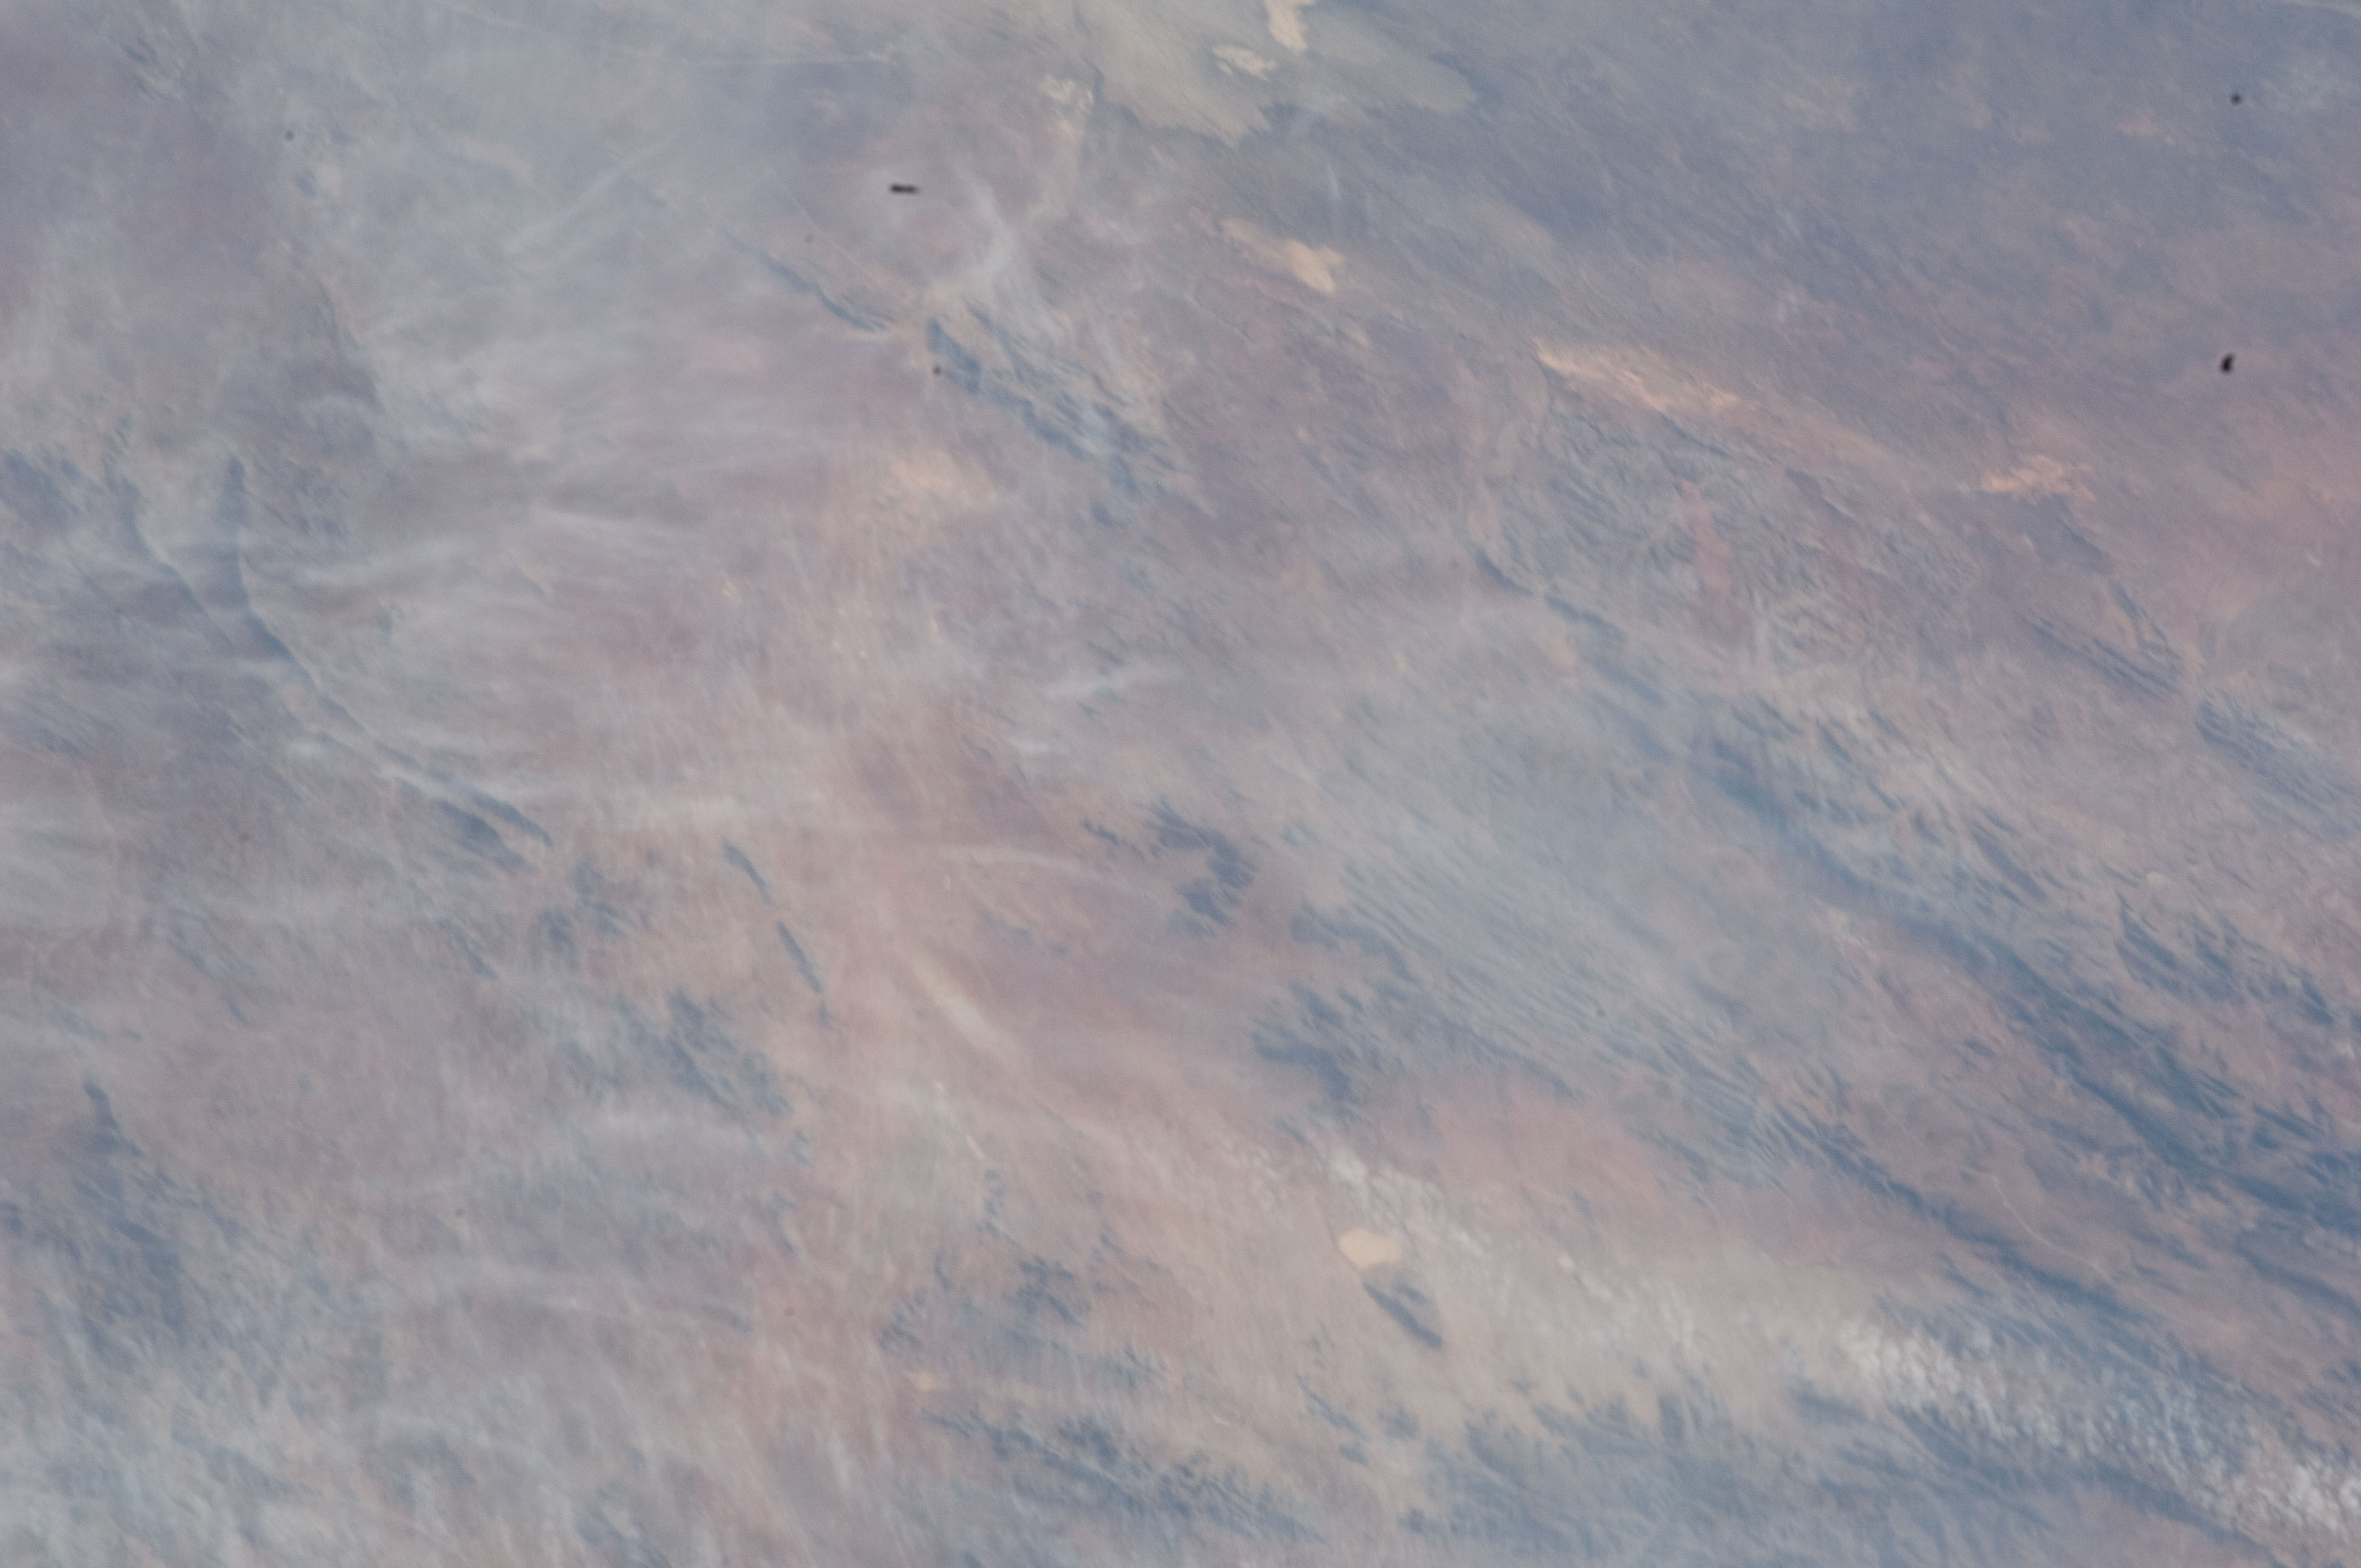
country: REPUBLIC SOUTH AFRICA
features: LINEAR RIDGES, HAZE
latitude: -29.1
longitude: 17.2
